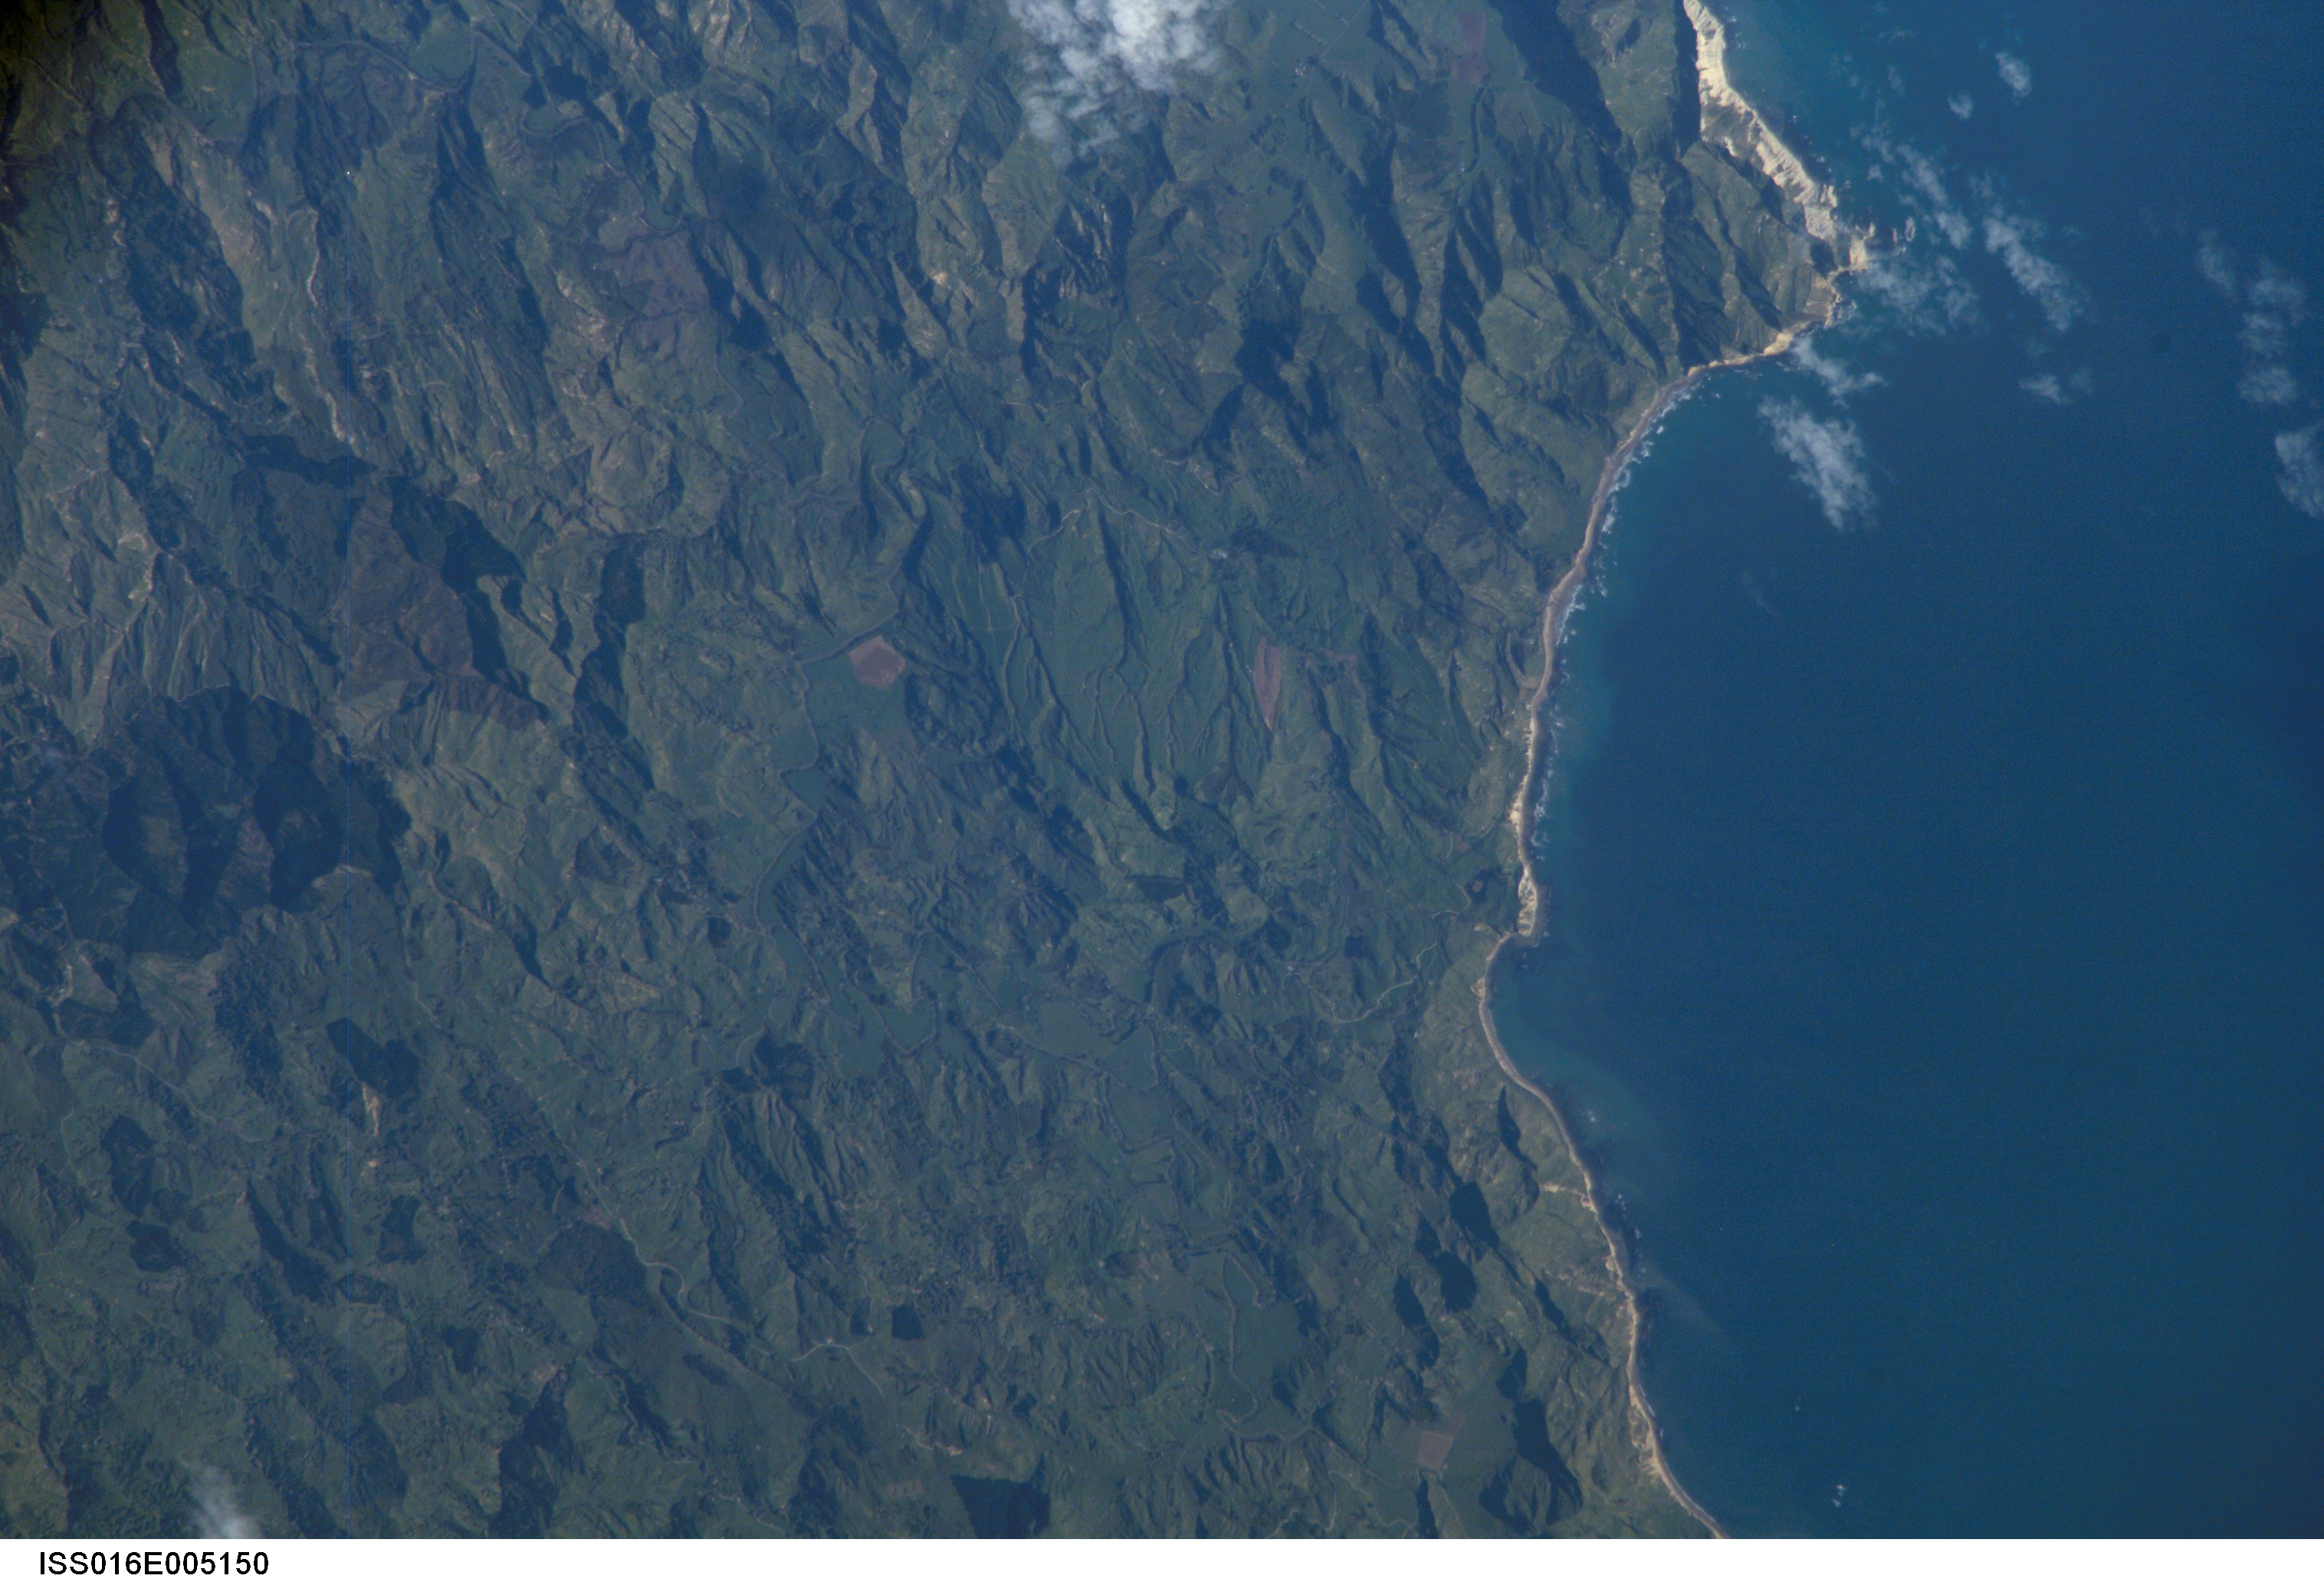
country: NEW ZEALAND-NI
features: GABLE END FORELAND
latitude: -38.4
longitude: 178.3
